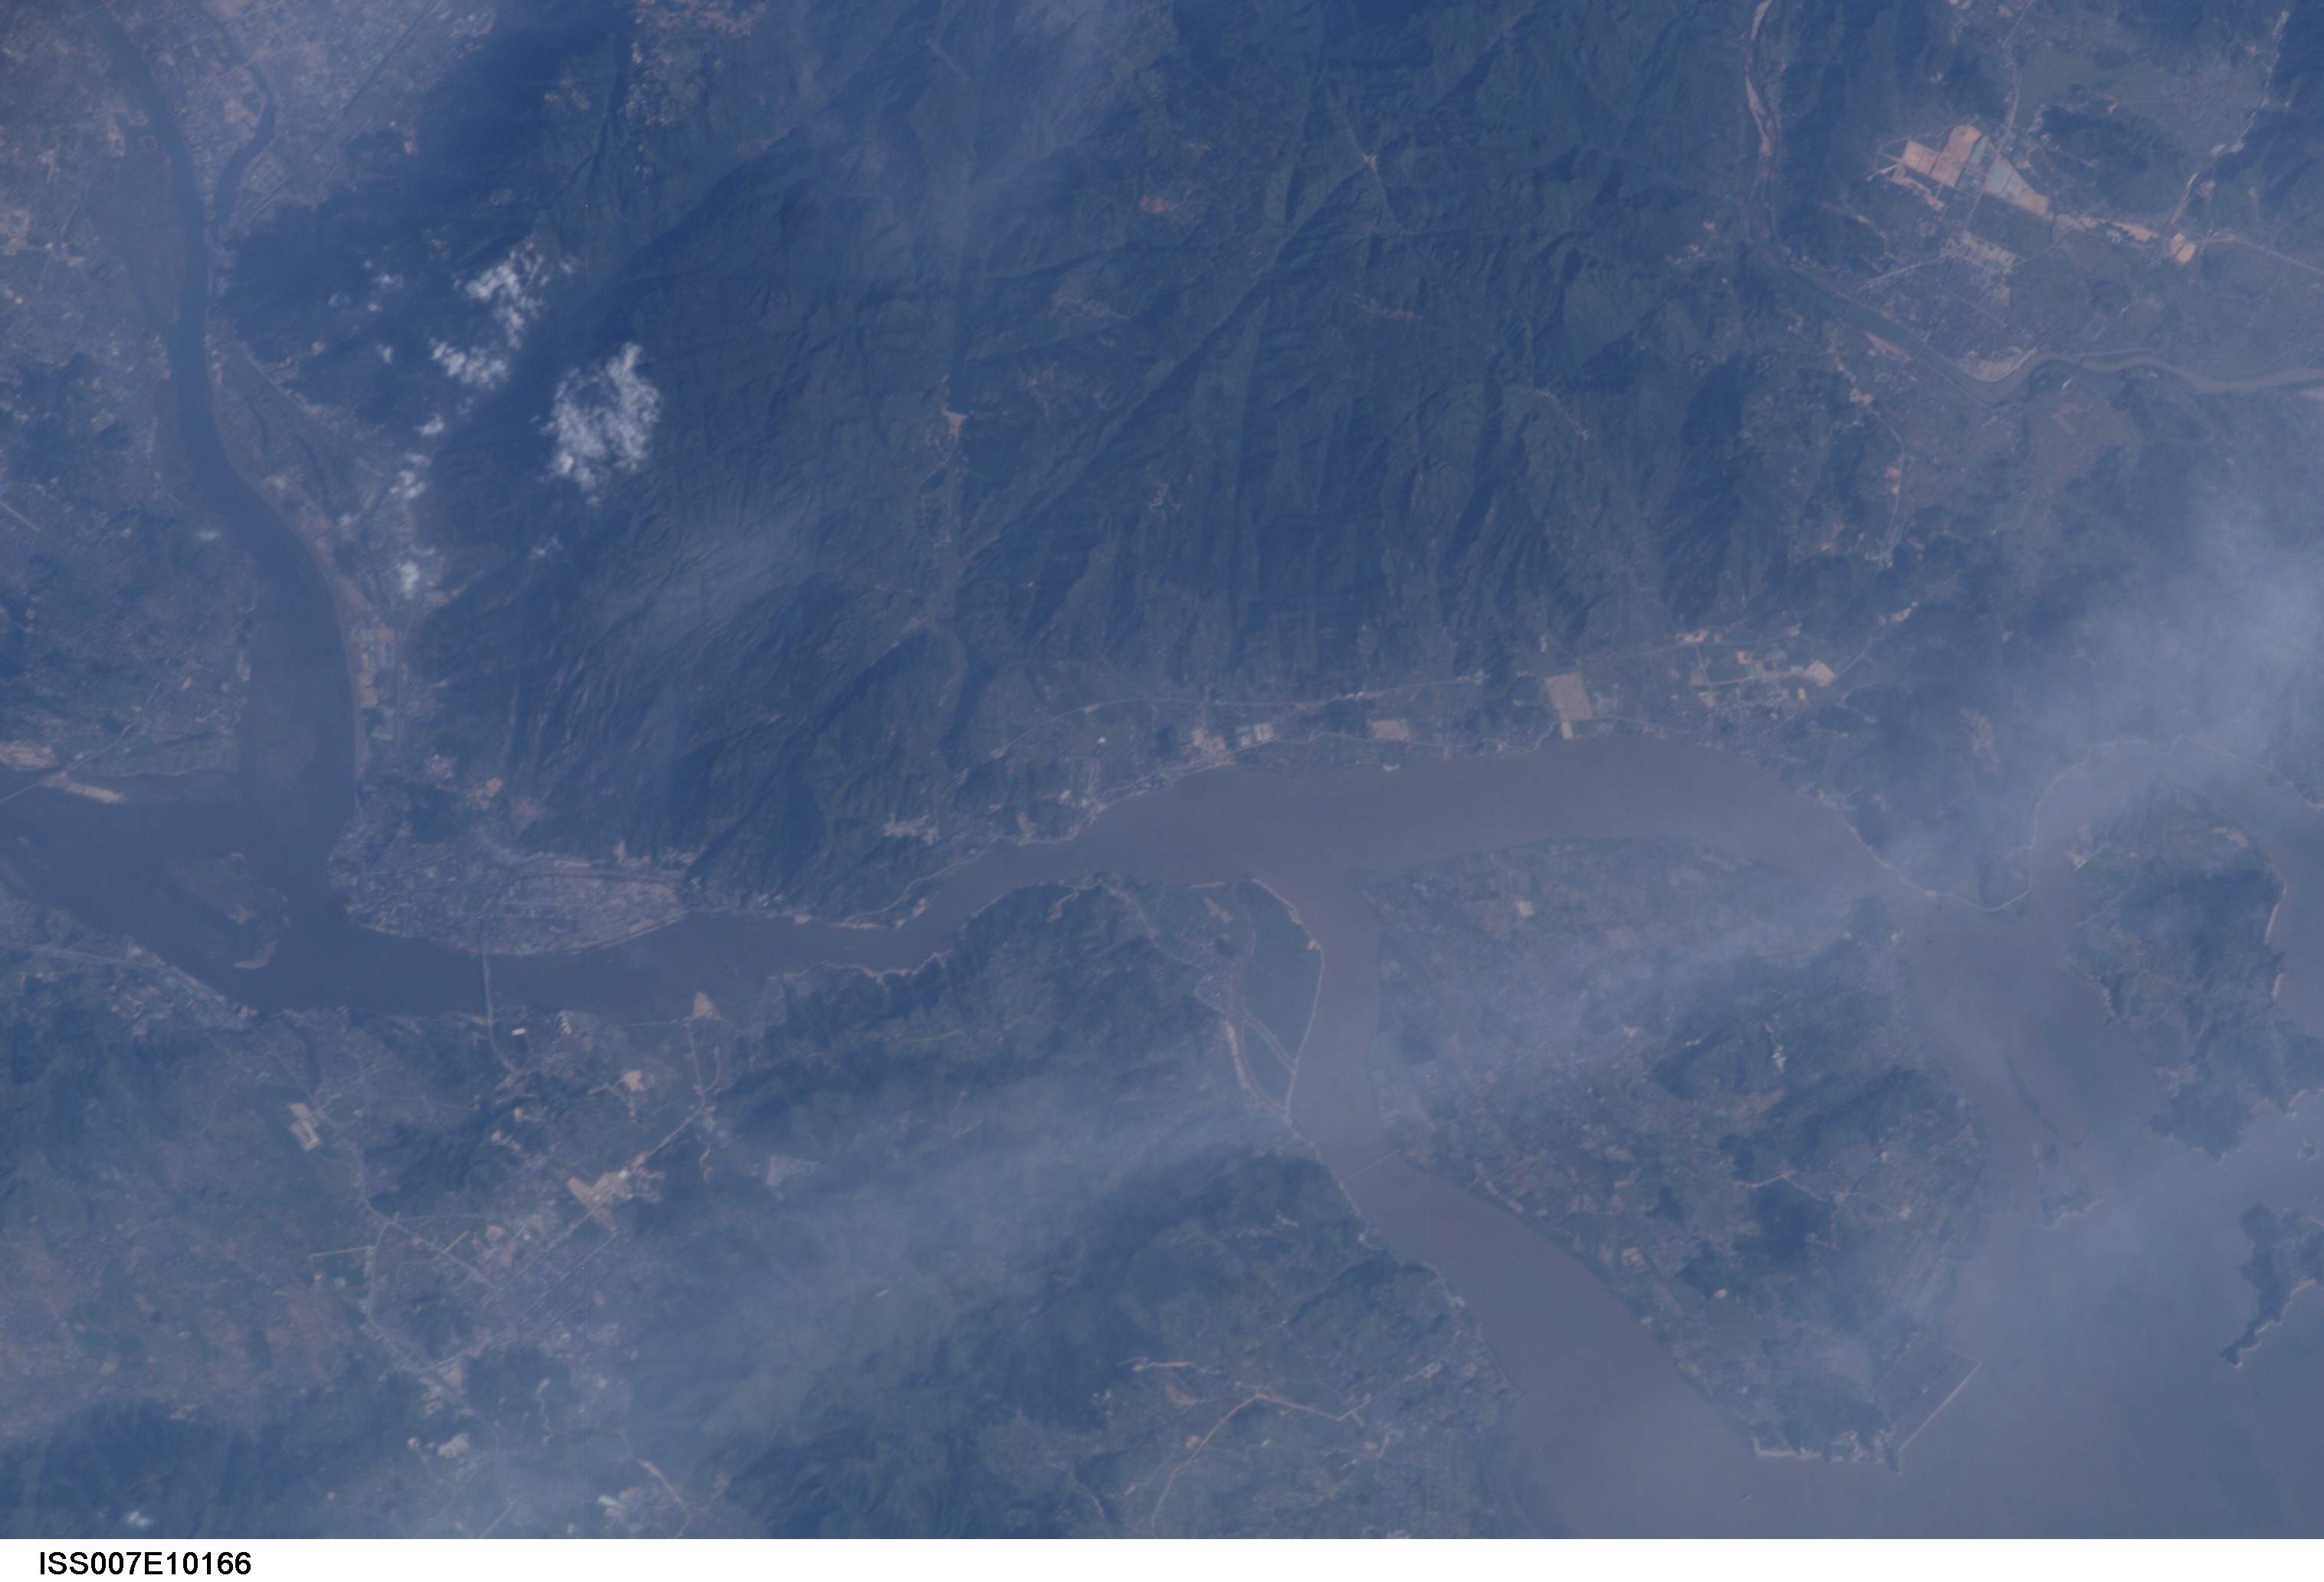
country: CHINA
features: MIN RIVER ESTUARY, LANGQI, ISLAND
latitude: 26.0
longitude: 119.5
